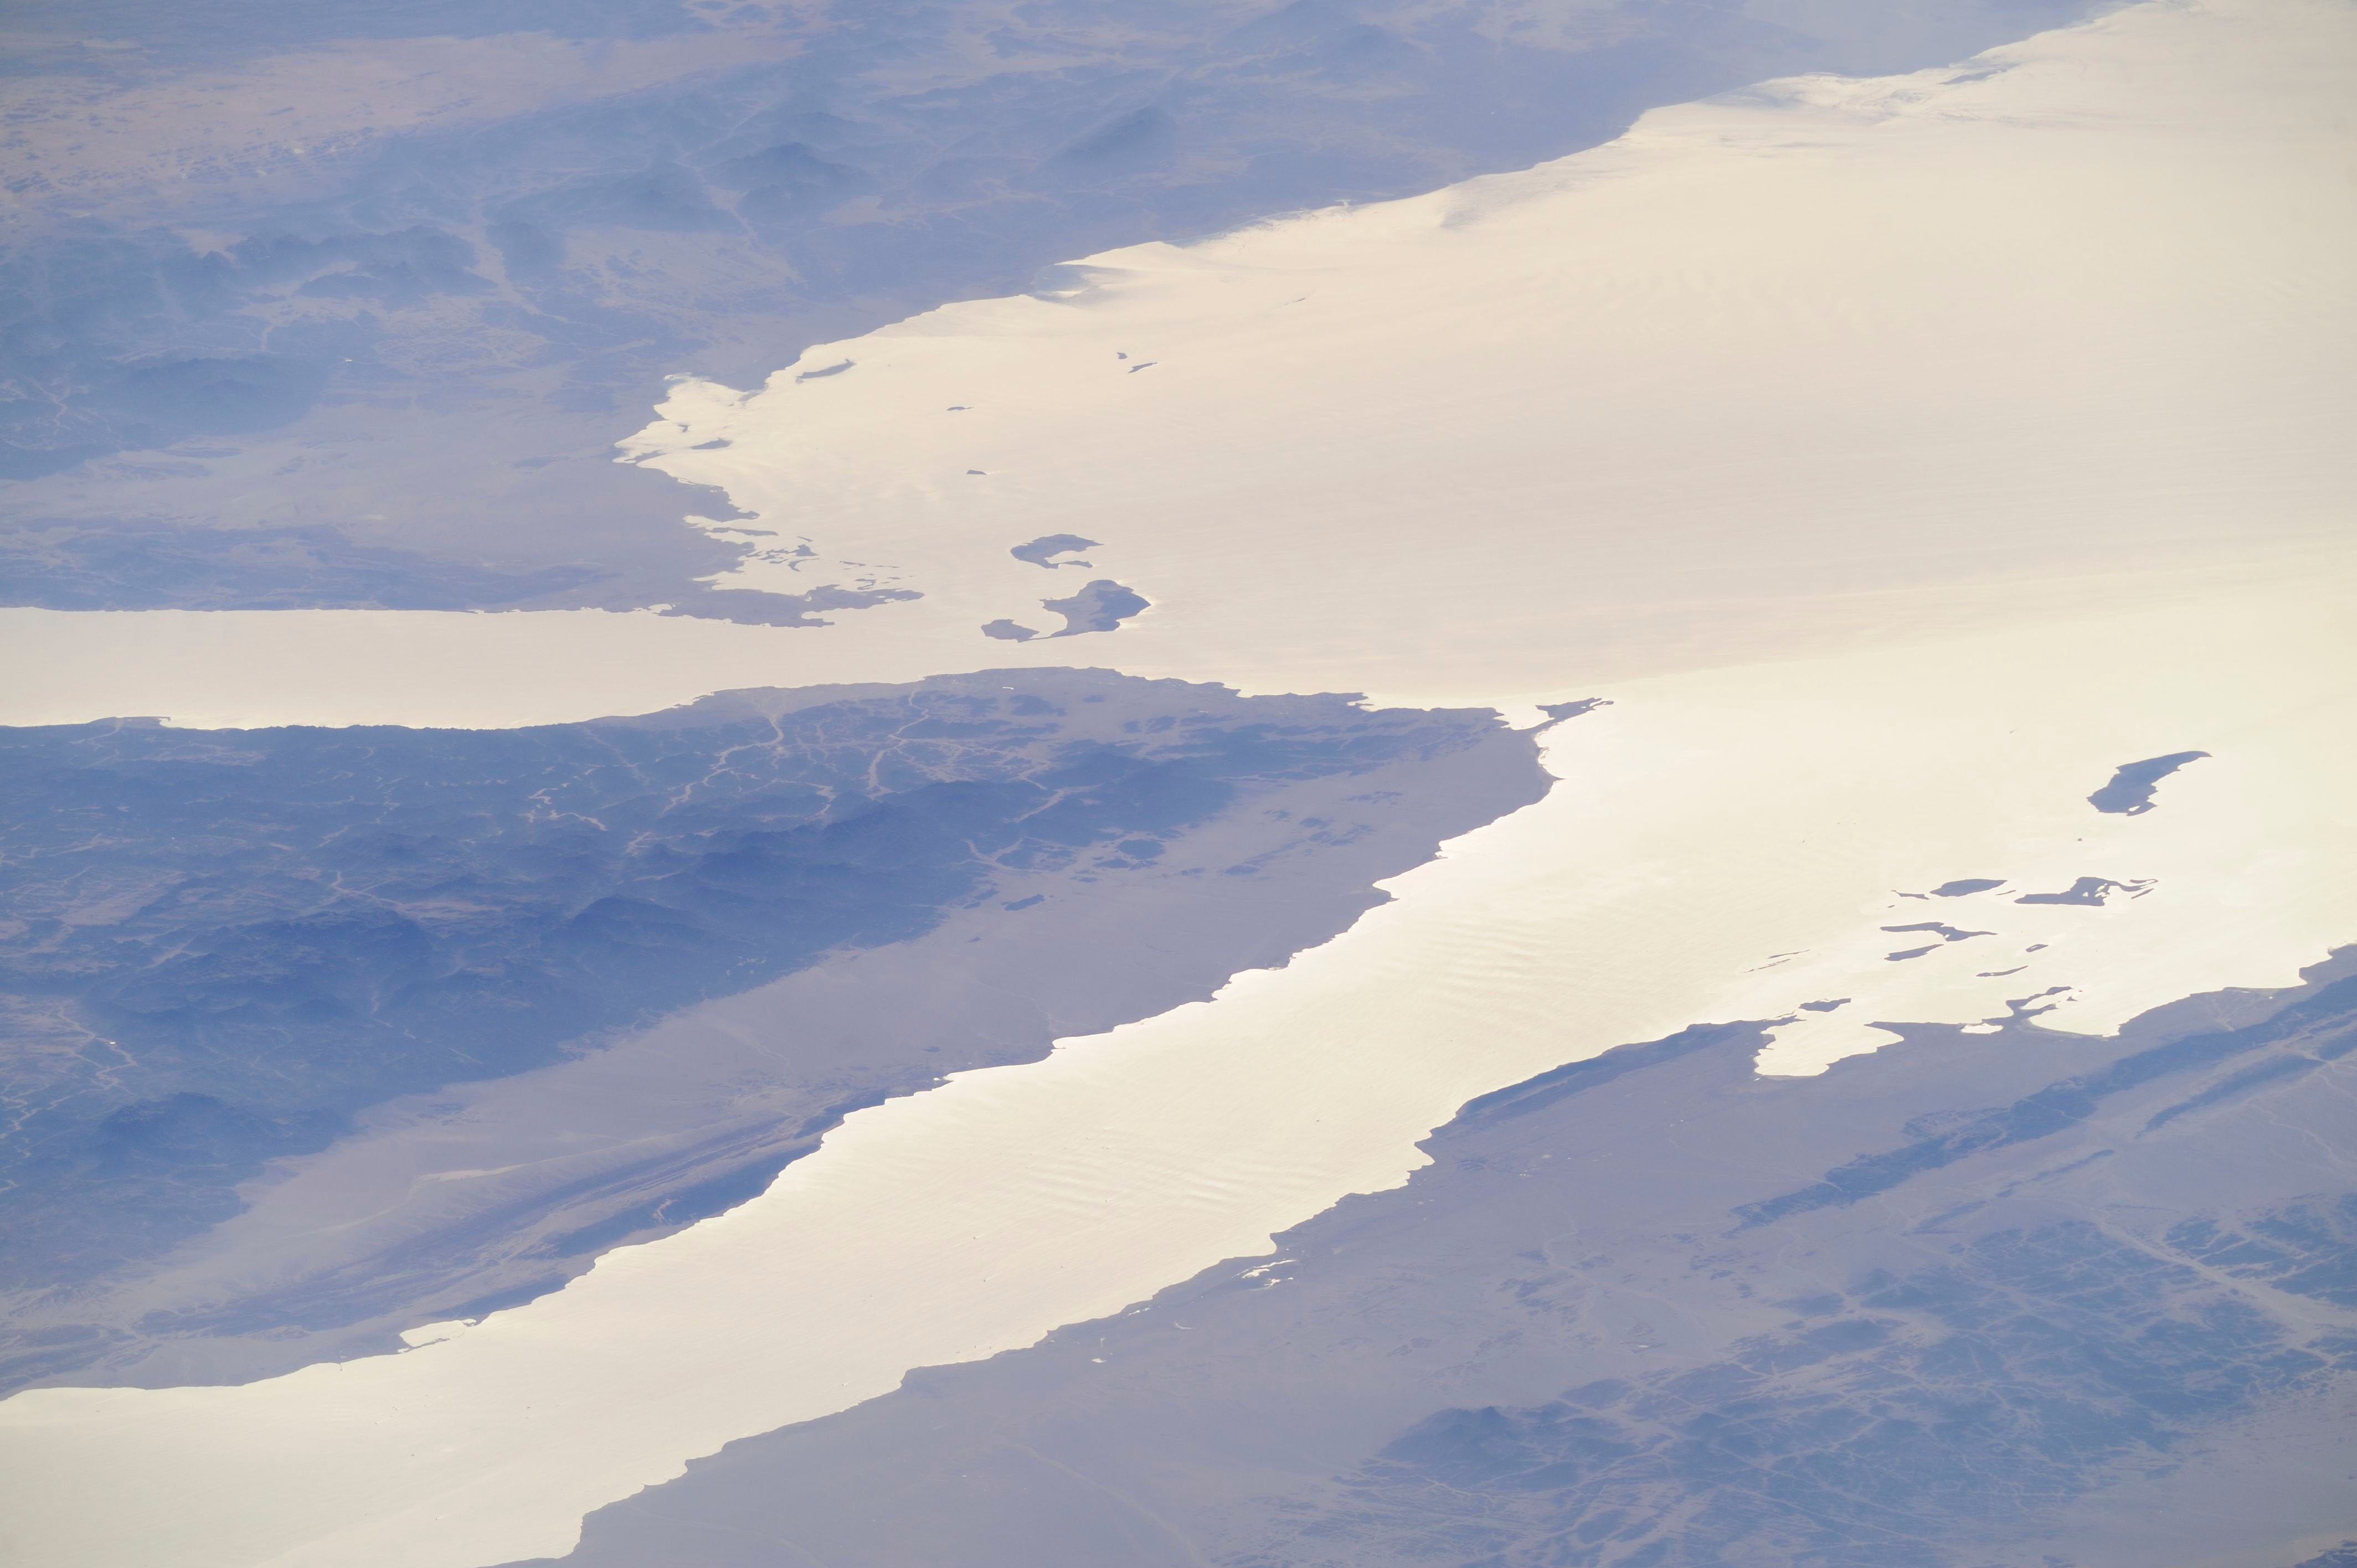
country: EGYPT
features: RED SEA, ISLANDS, DESERT, GULF OF SUEZ, GULF OF AQABA
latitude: 28.3
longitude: 34.2
